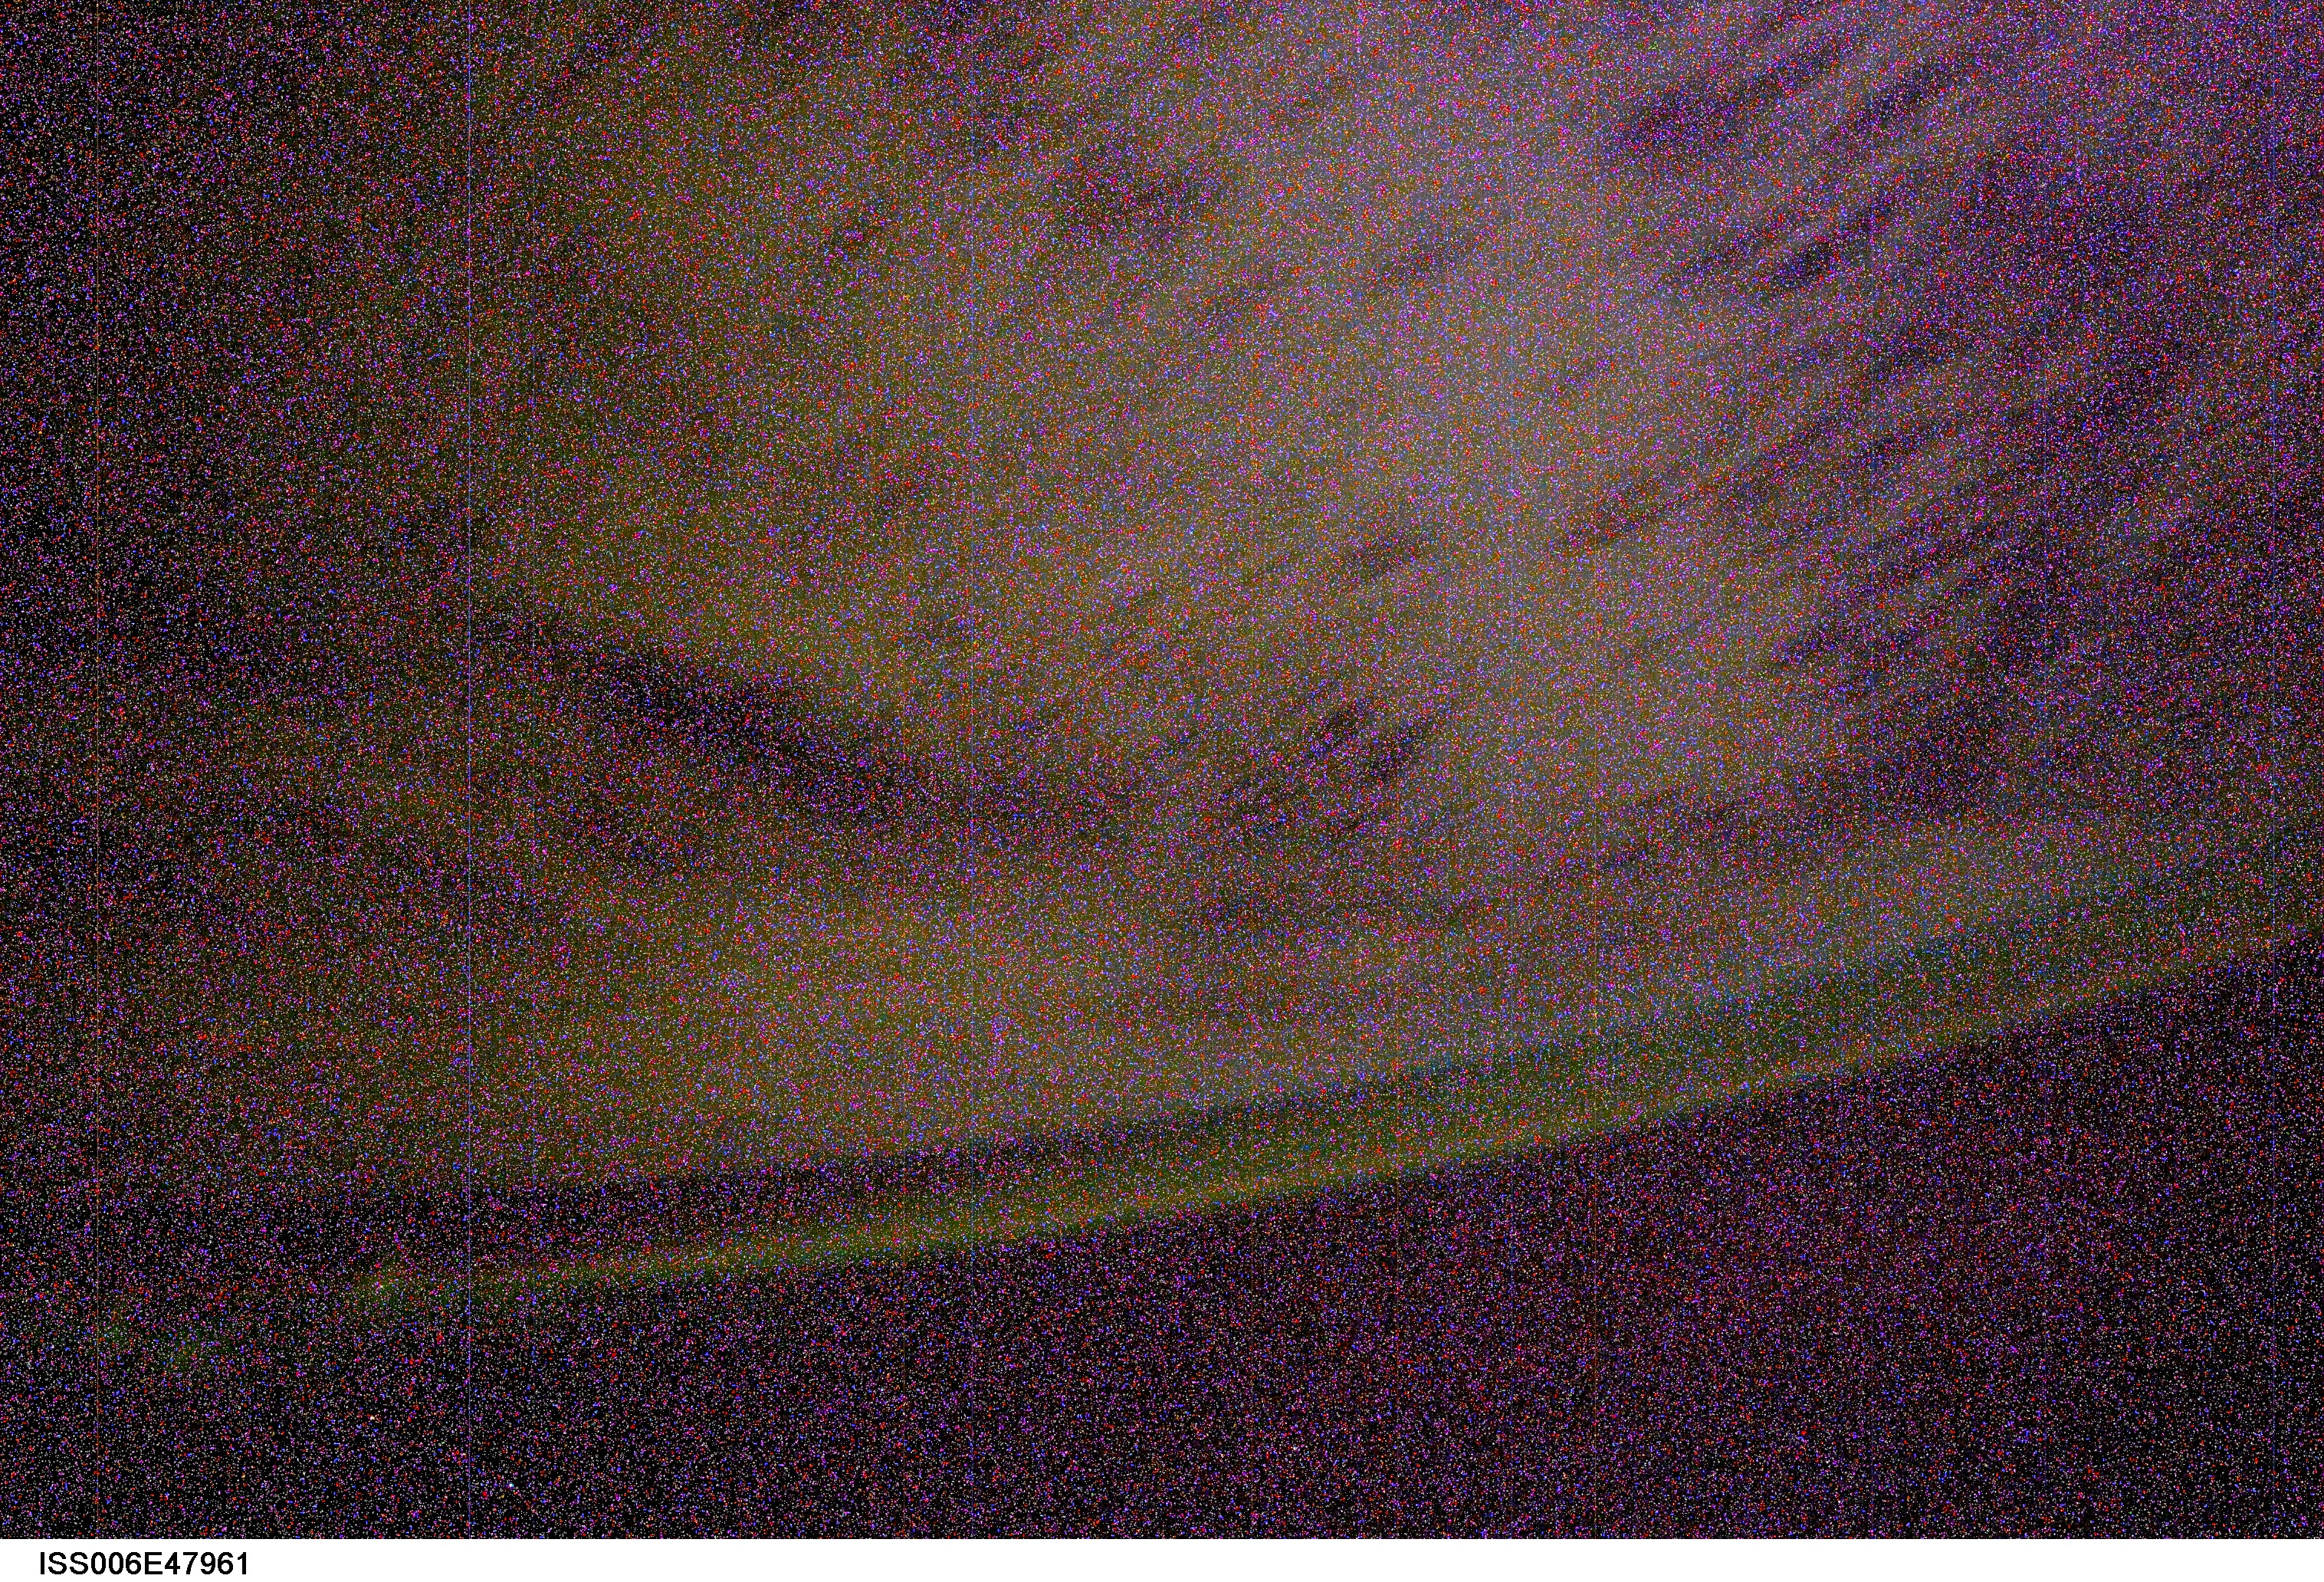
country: AURORA
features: AURORA AUSTRALIS, AIRGLOW
